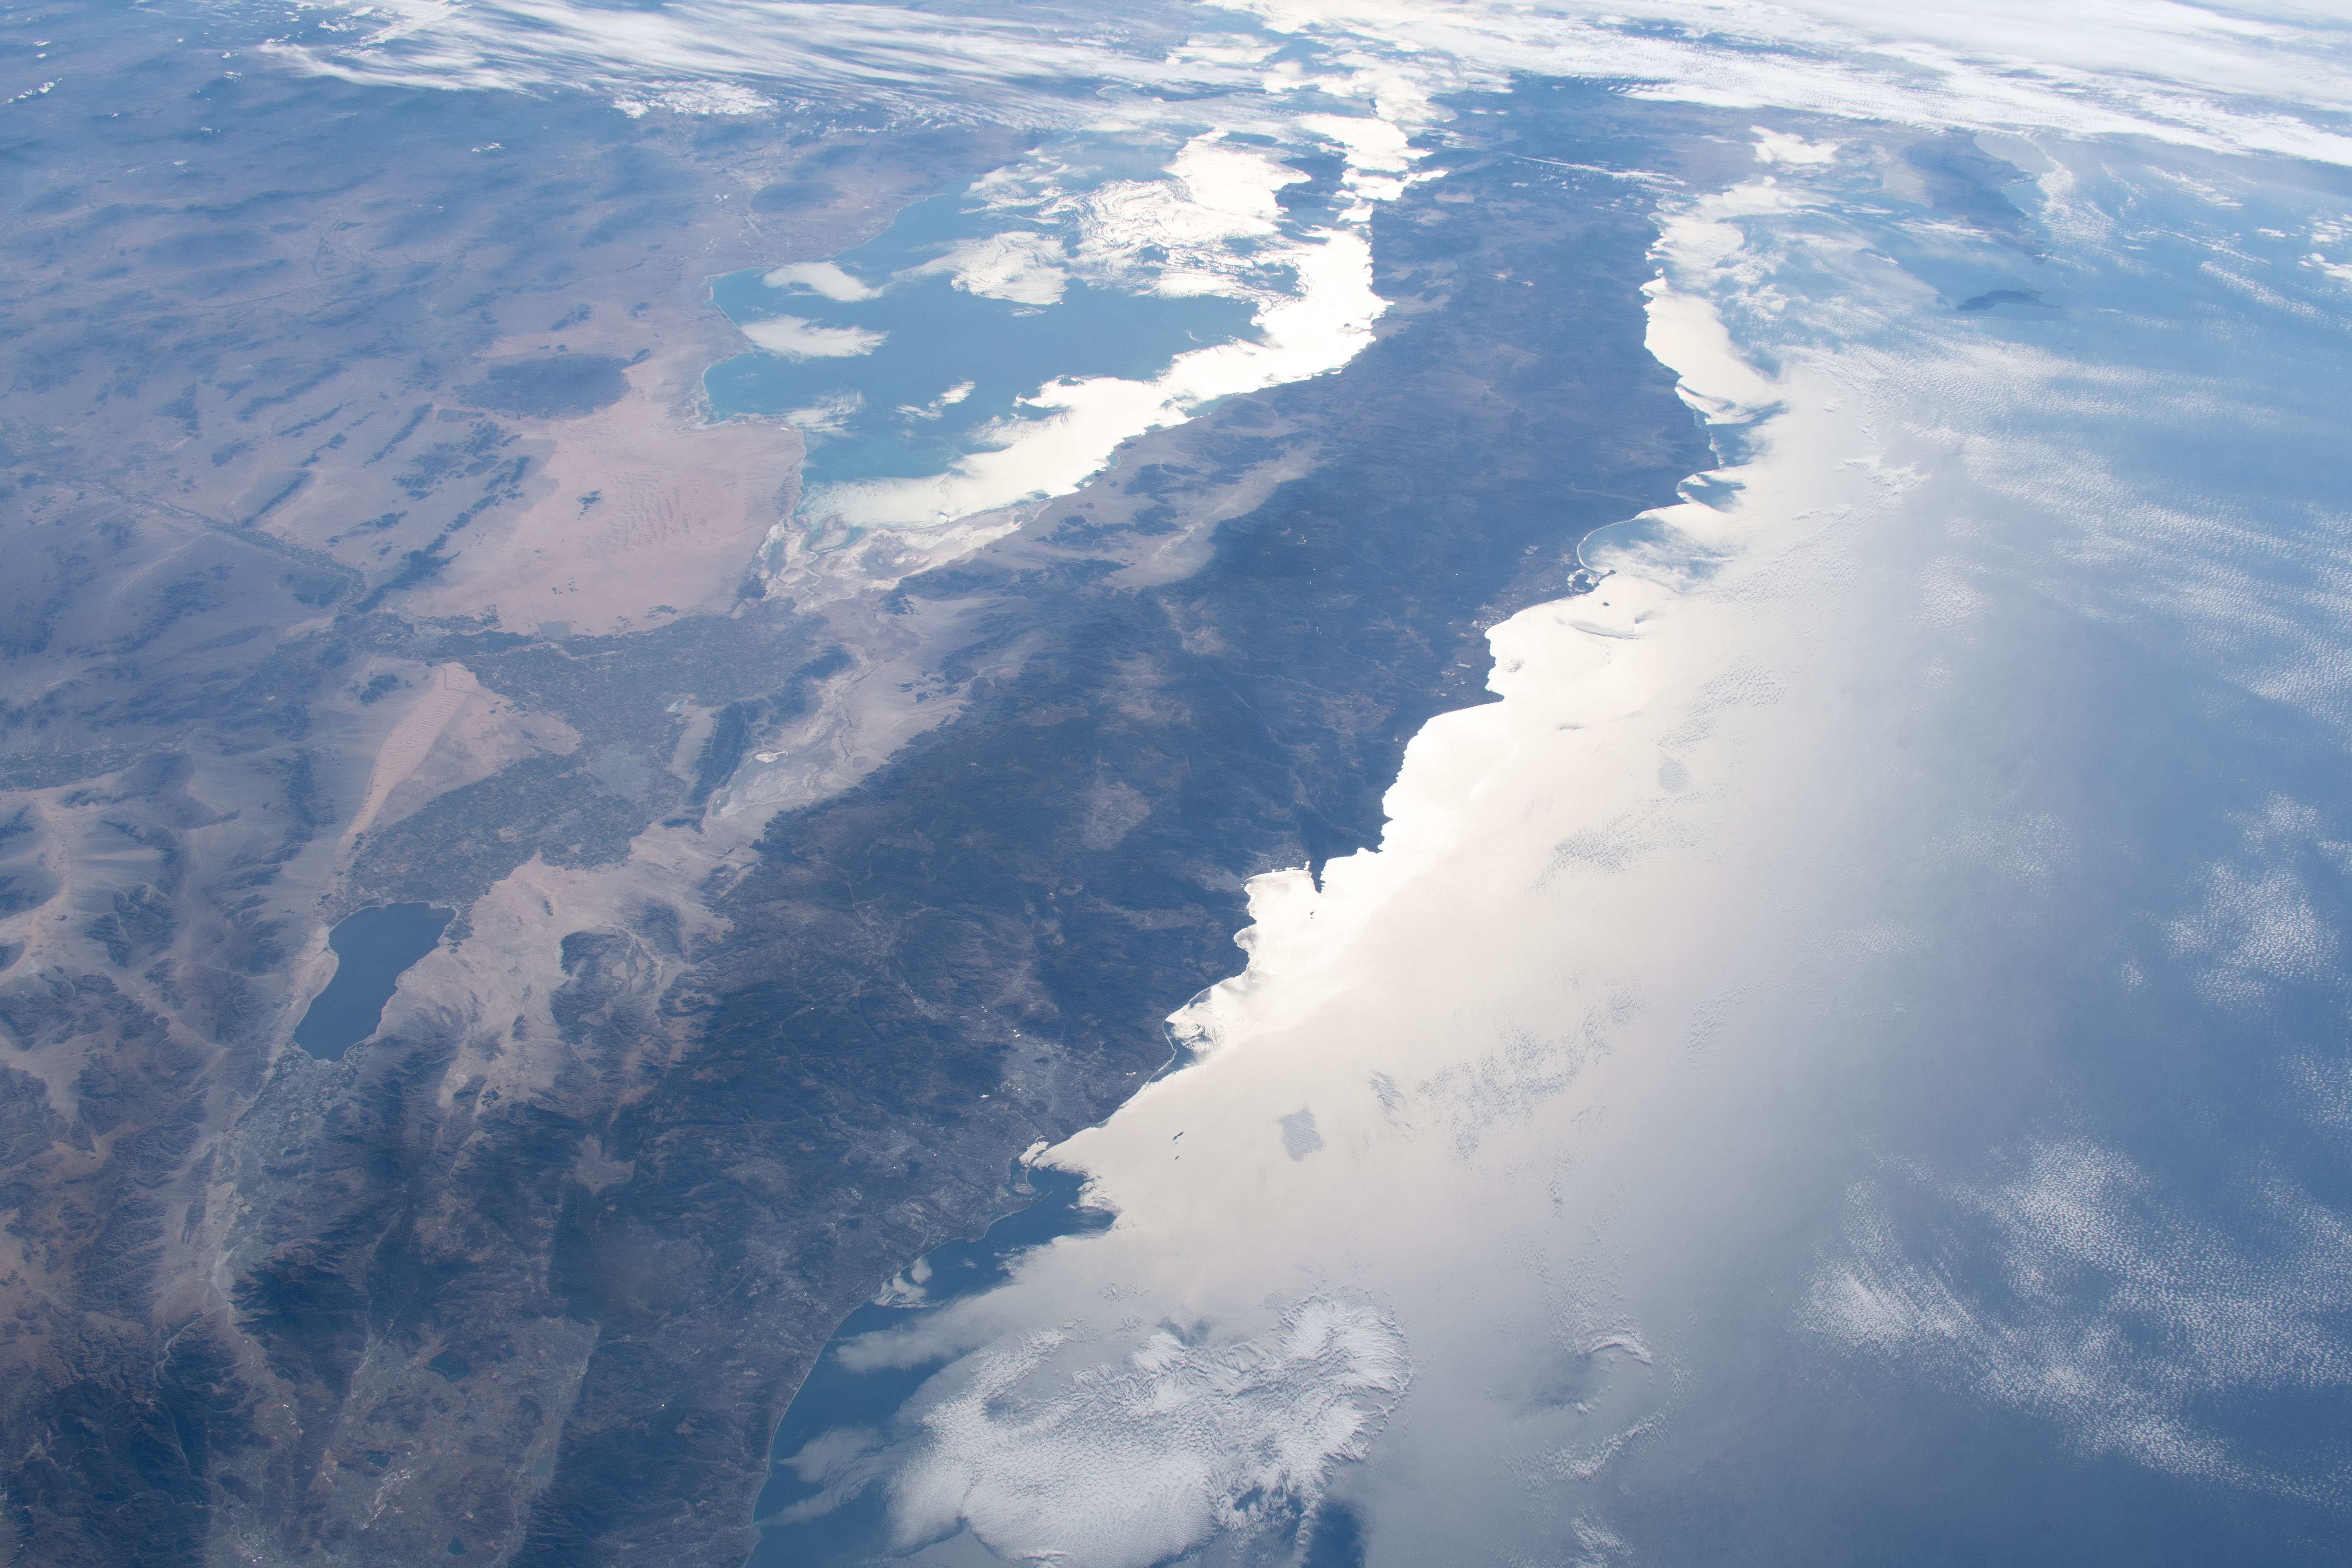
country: MEXICO
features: BAJA CALIFORNIA SUR, GULF OF CALIFORNIA, SONORAN DESERT
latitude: 31.5
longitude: -116.5
